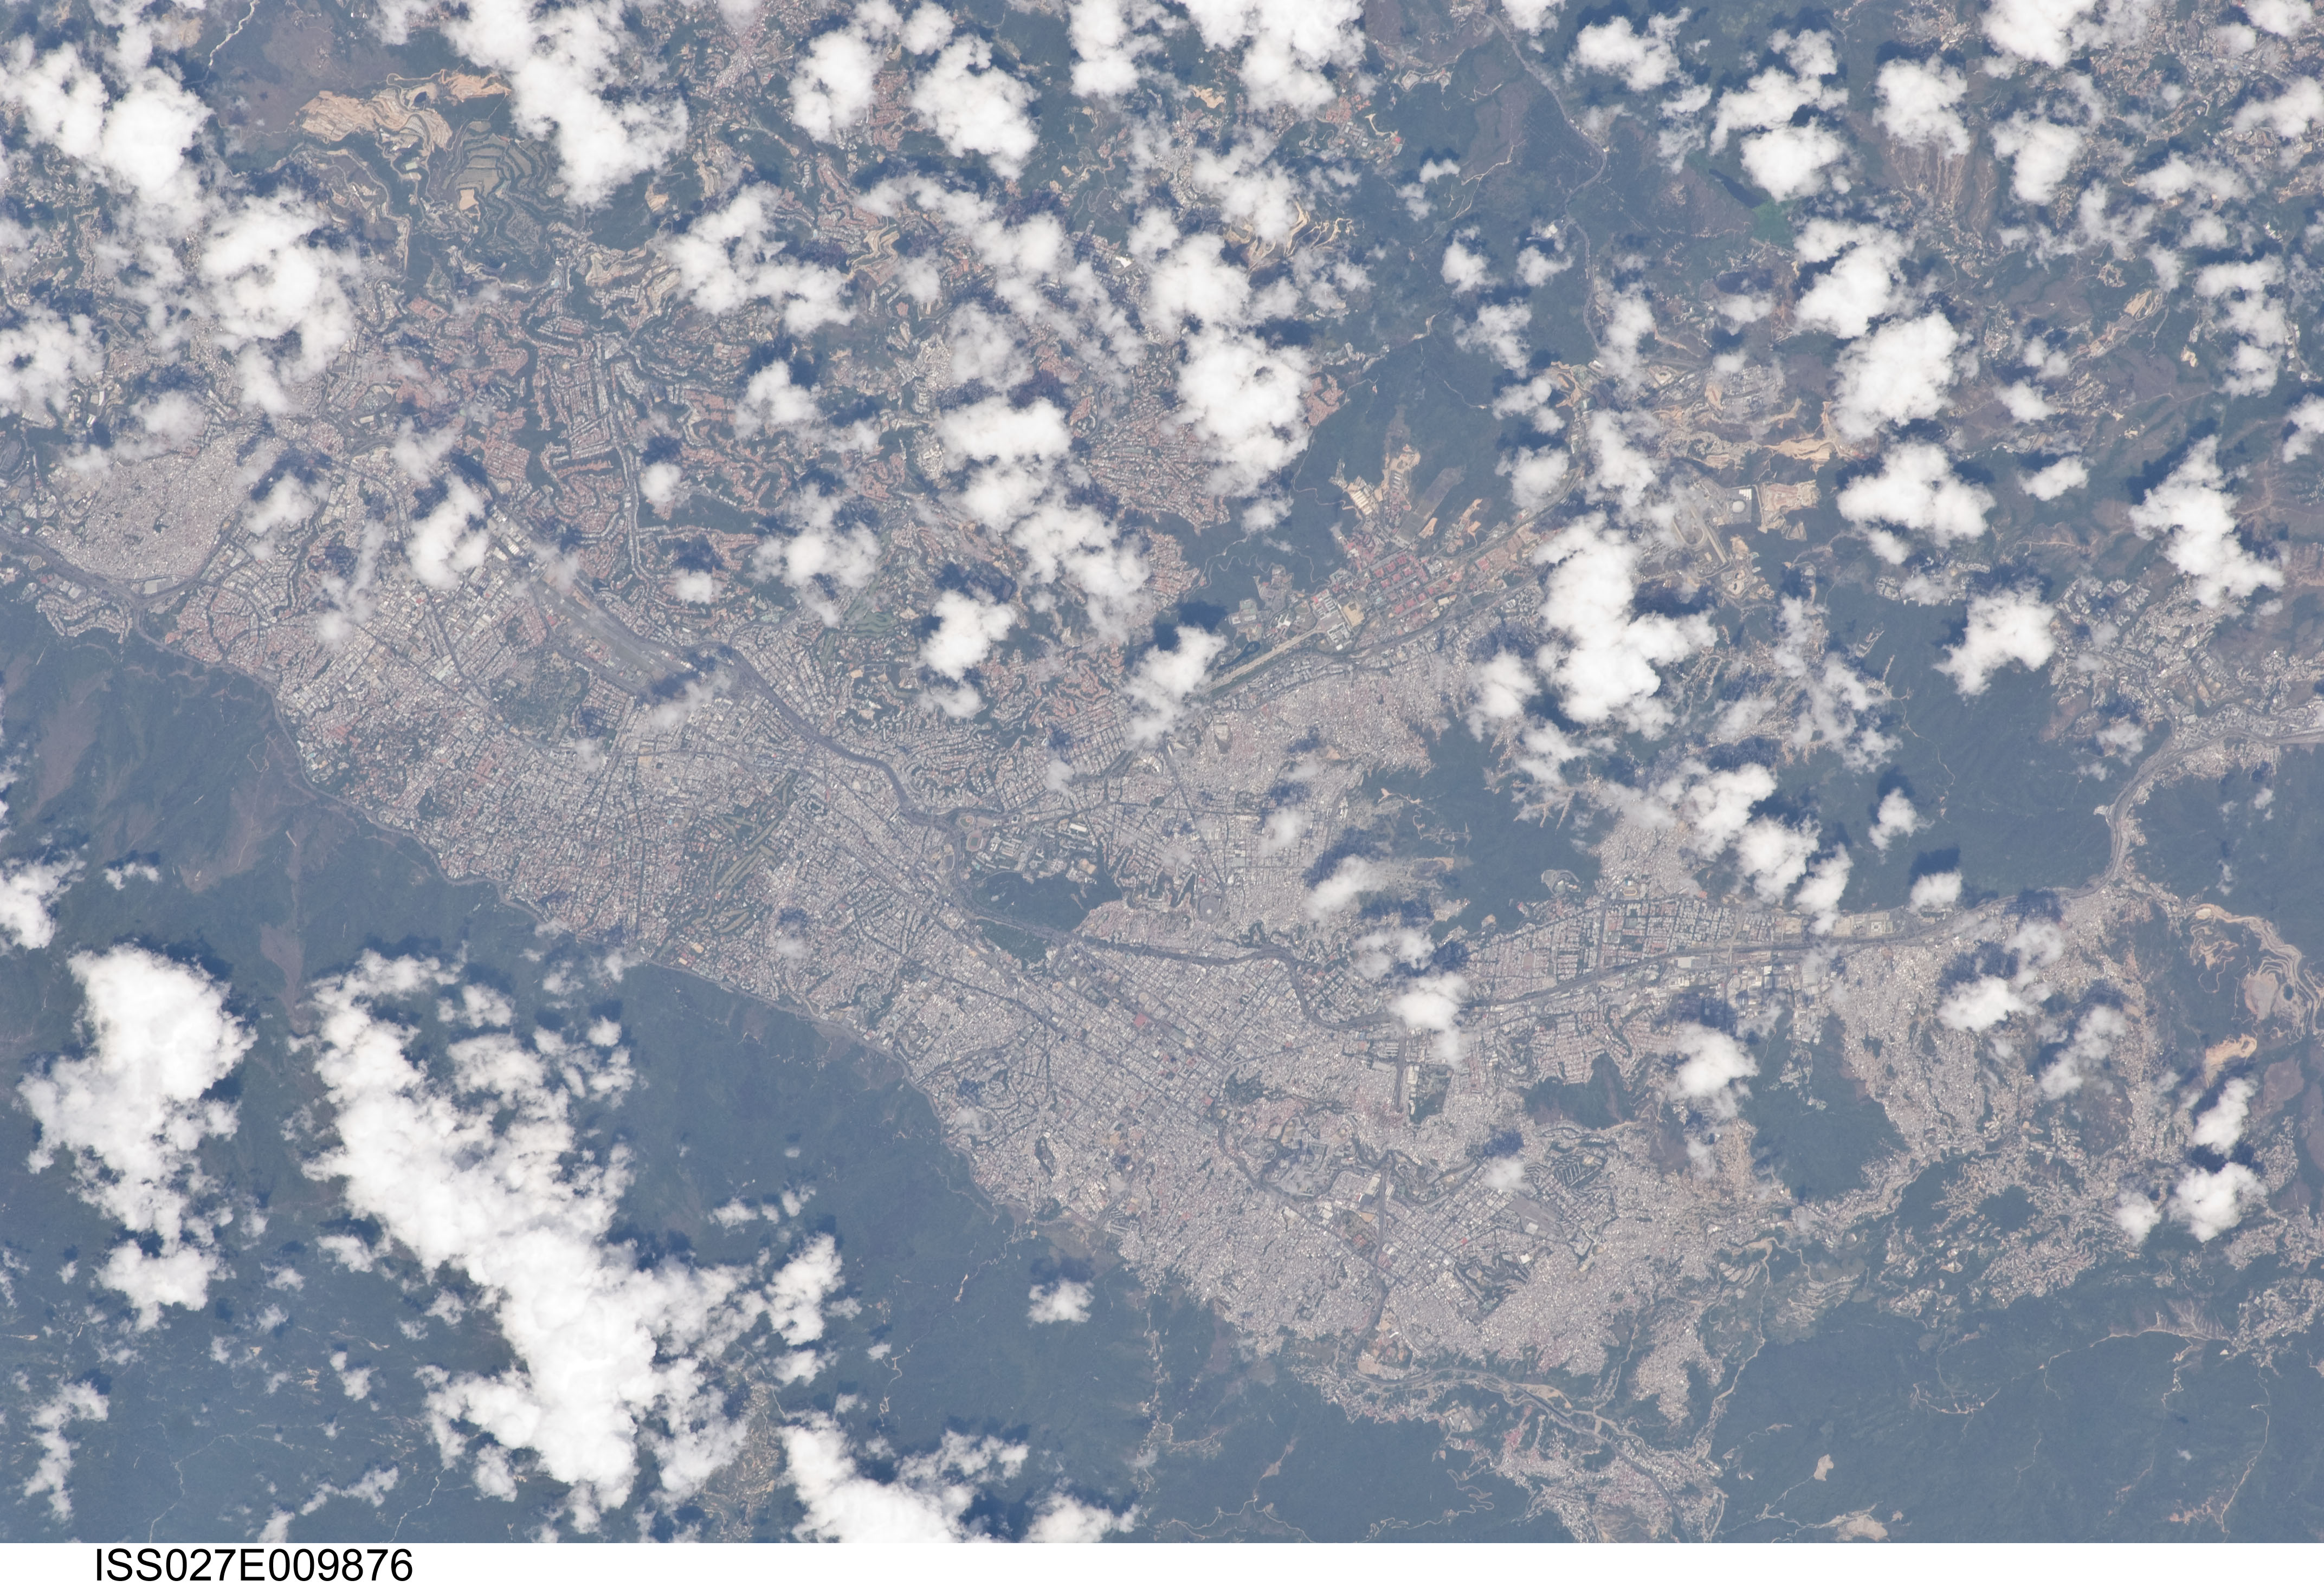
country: VENEZUELA
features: CARACAS, MARITIME ANDES MTS.
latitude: 10.5
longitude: -66.9
